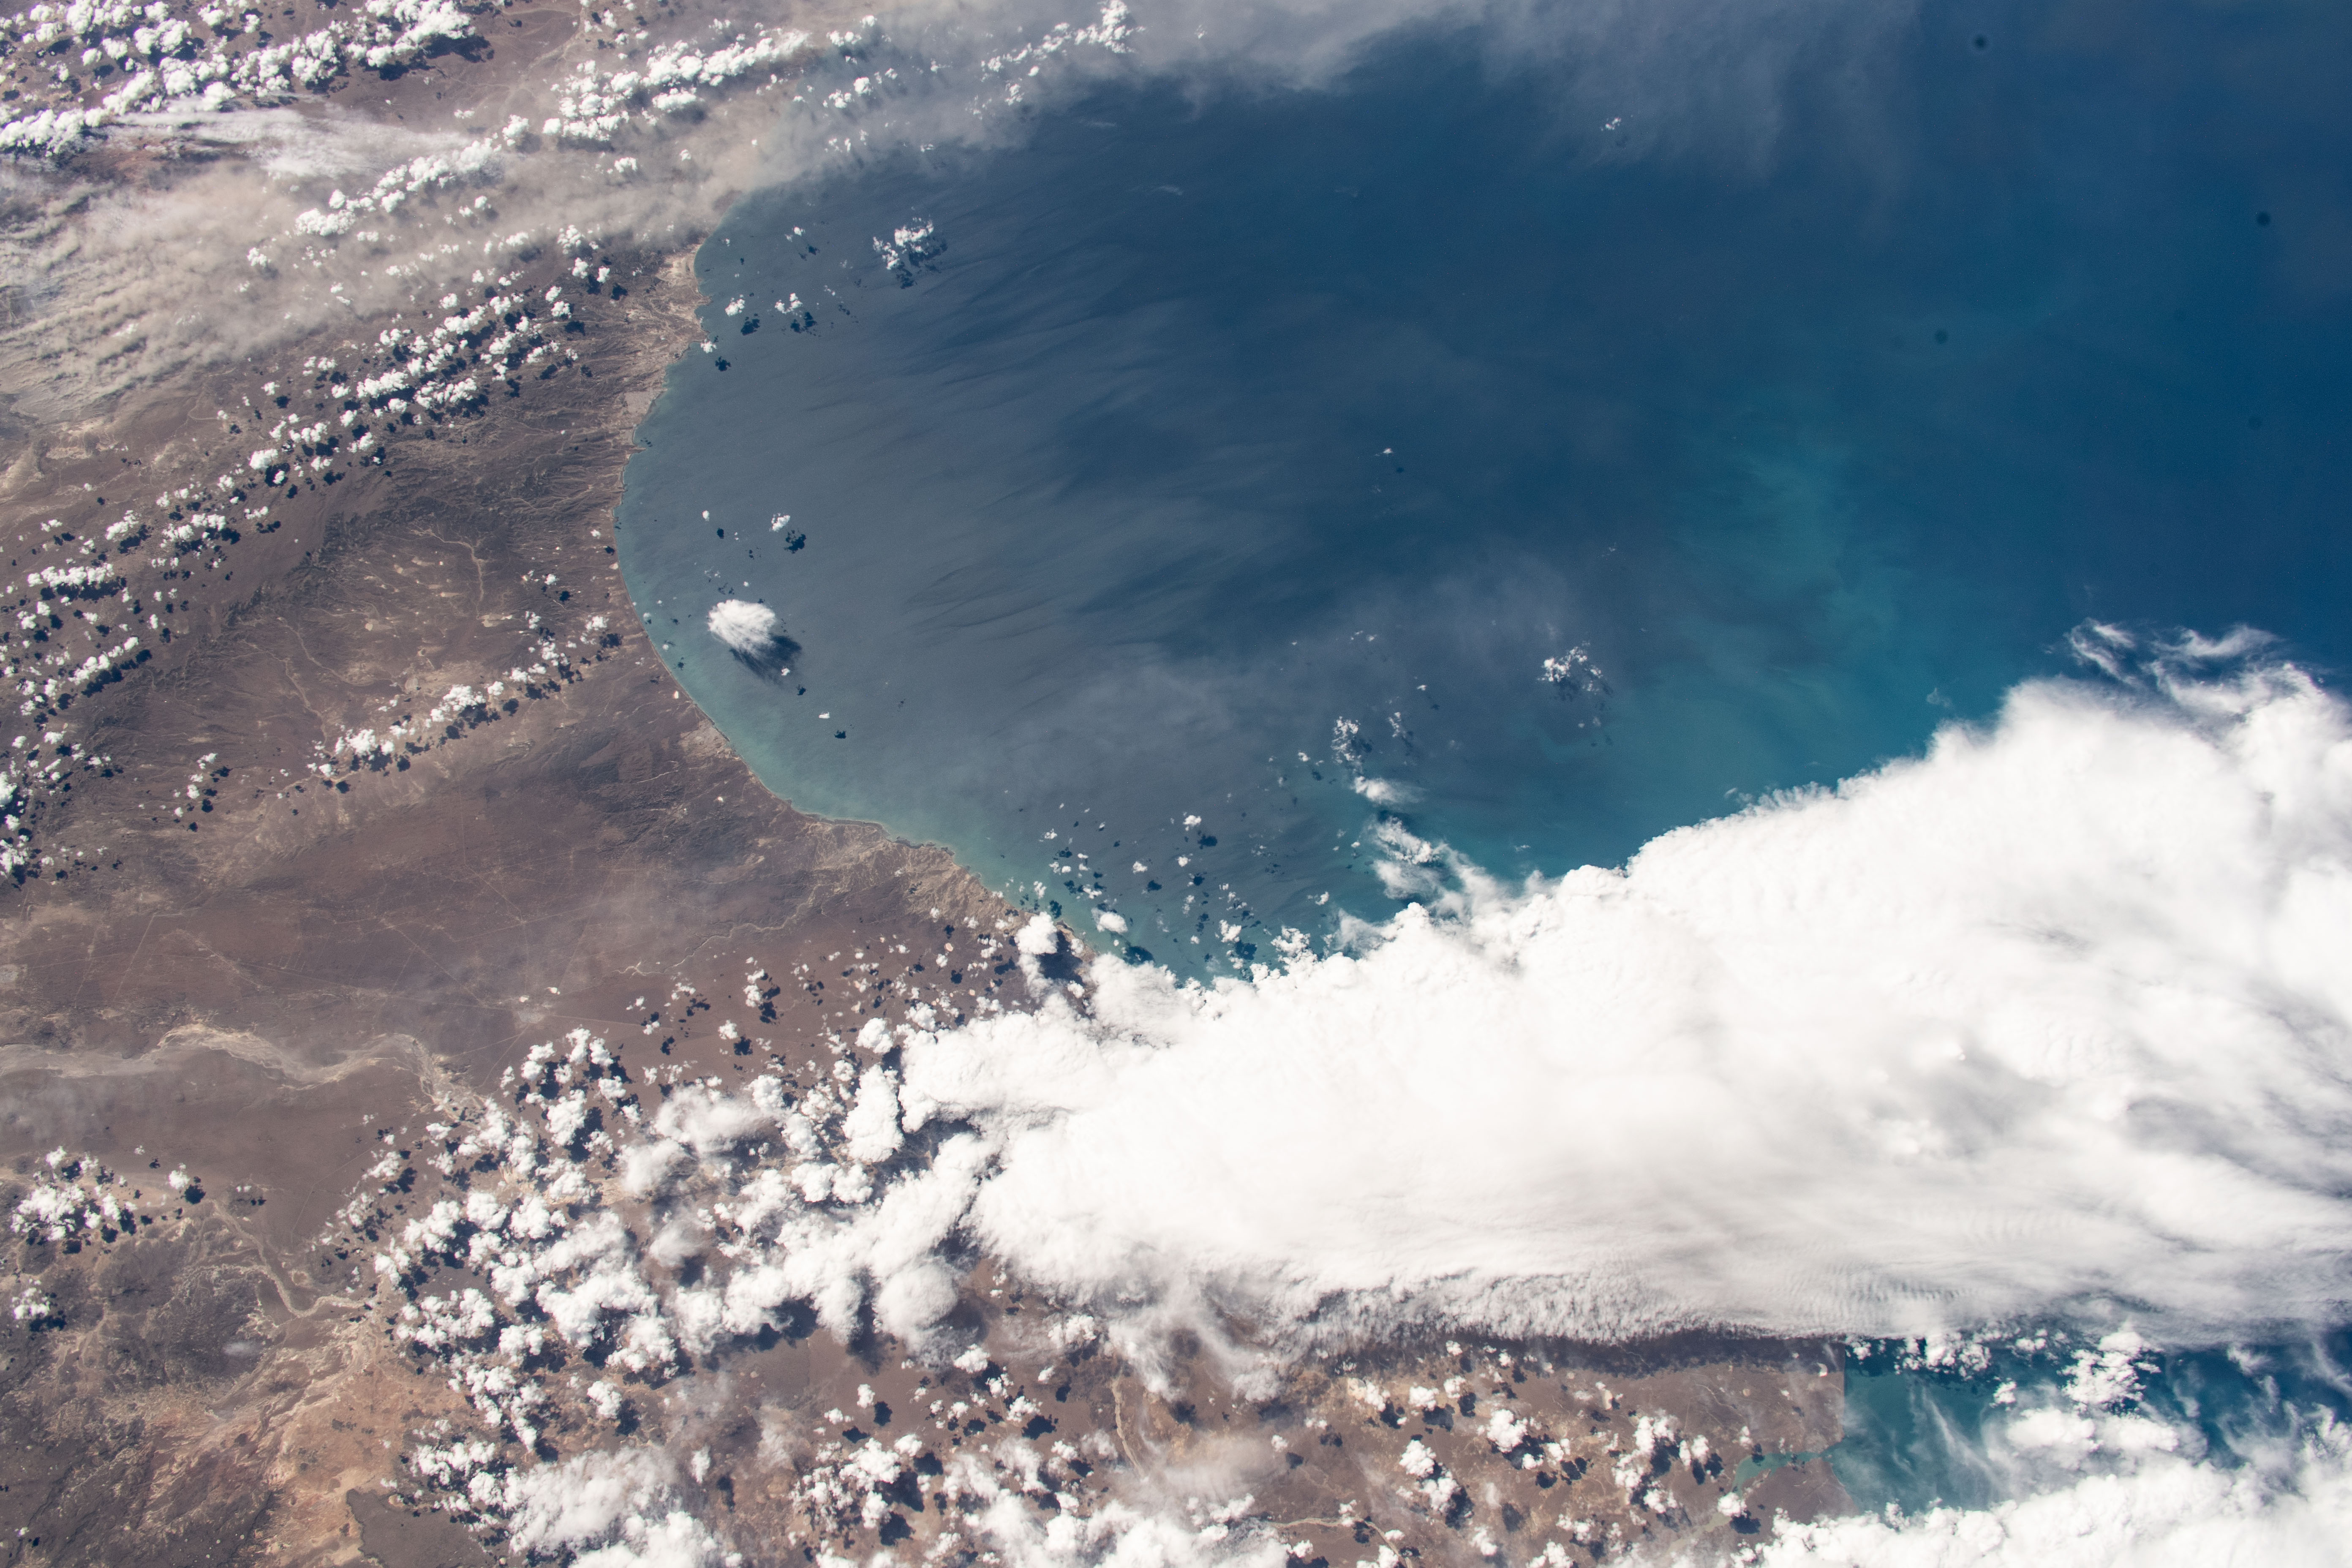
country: ARGENTINA
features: GOLFO SAN JORGE
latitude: -46.5
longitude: -66.5
